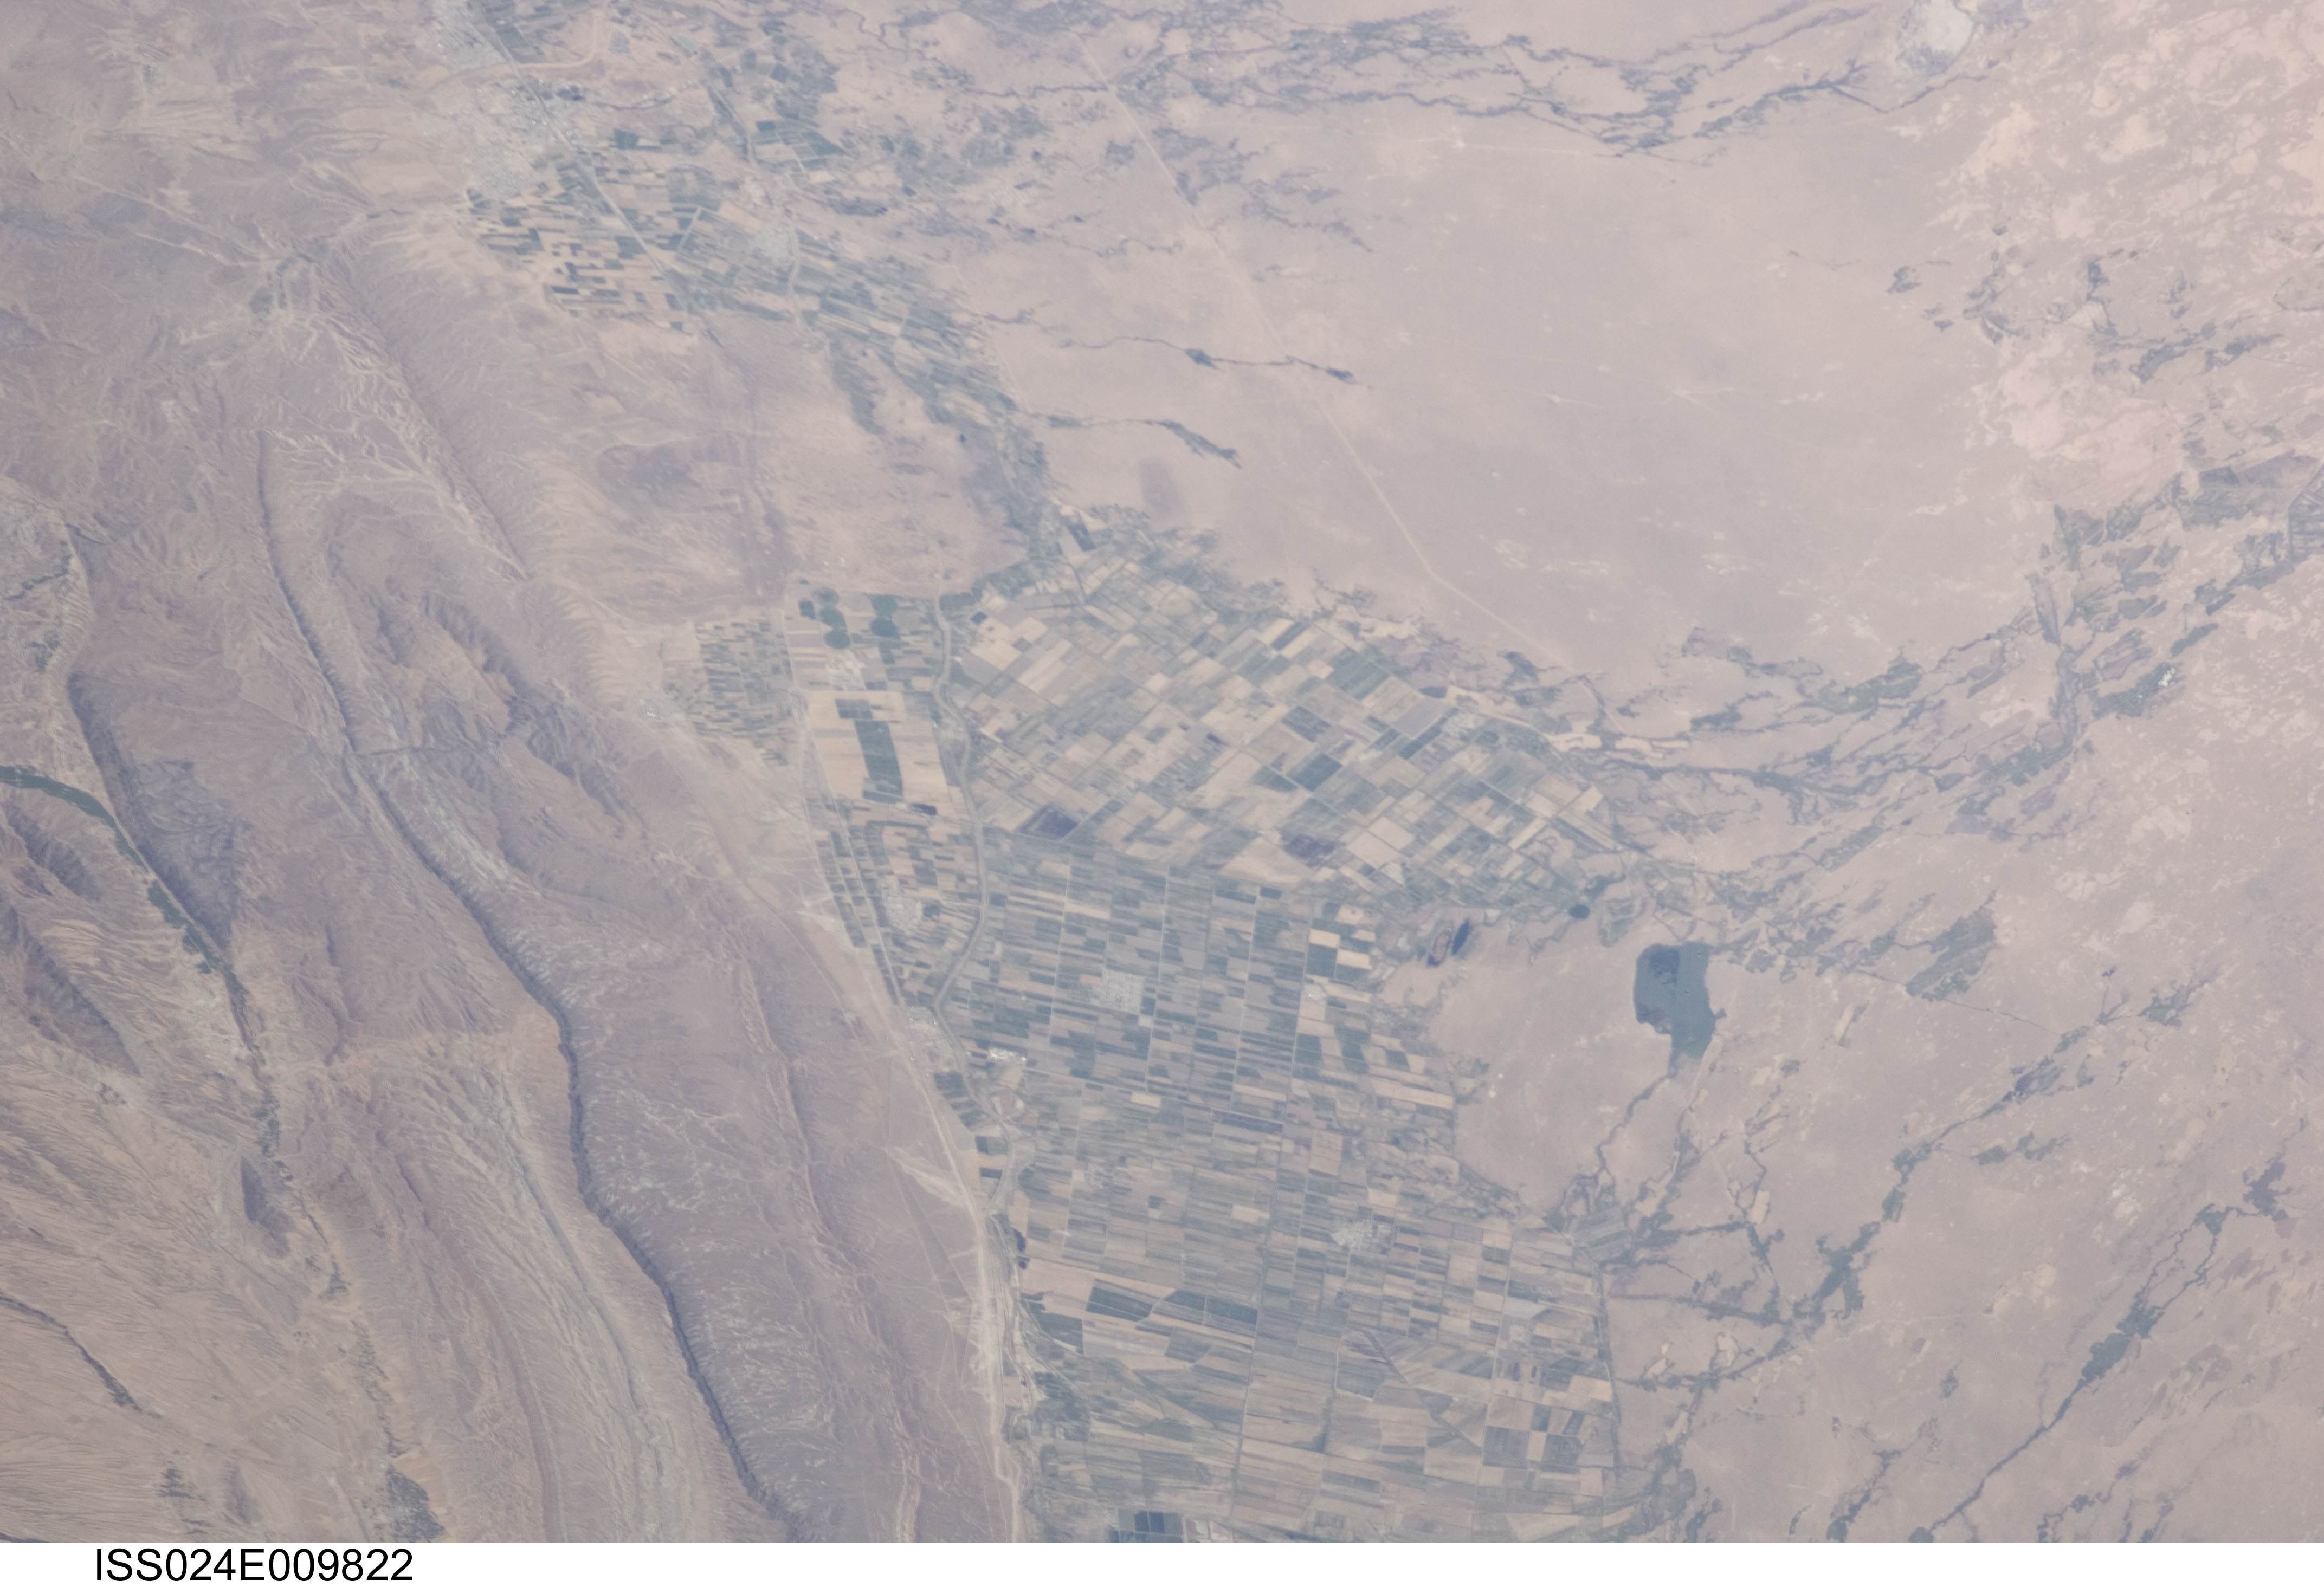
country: TURKMENISTAN
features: BABADURMAZ, DESERT, MTS., AGR.
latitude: 37.9
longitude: 58.8
